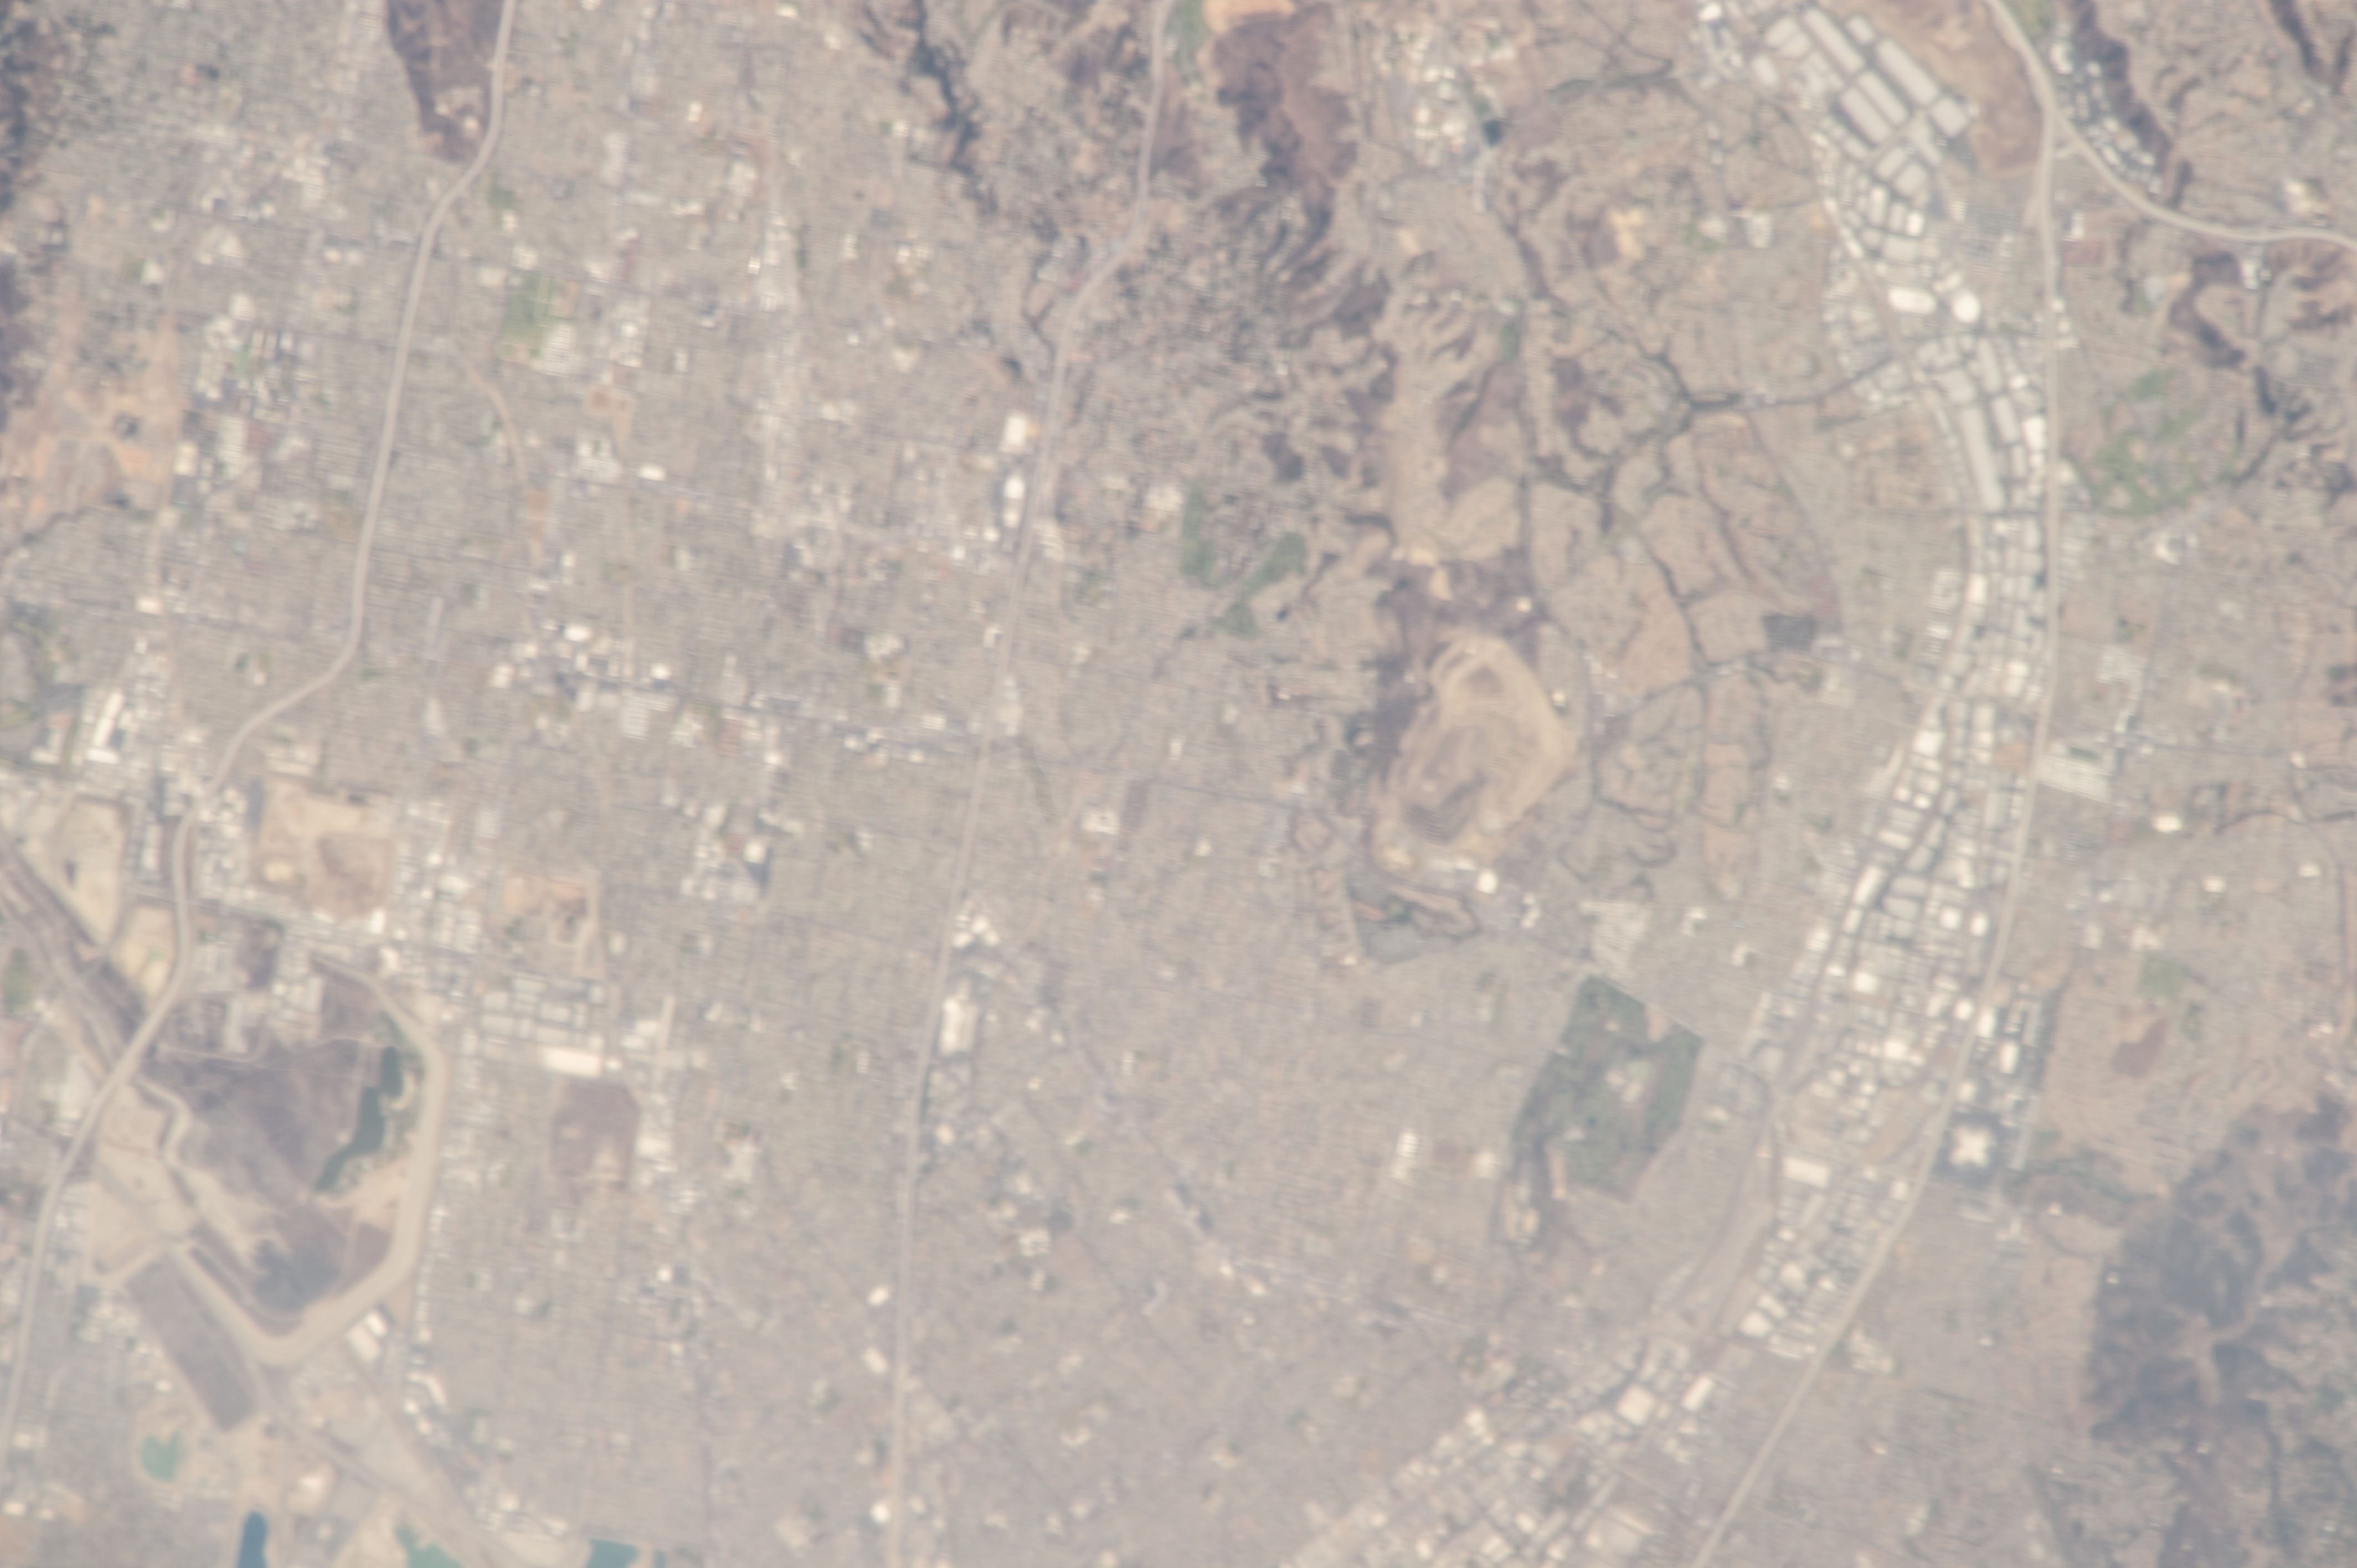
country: USA-CALIFORNIA
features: CY.
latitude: 34.1
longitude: -117.9
